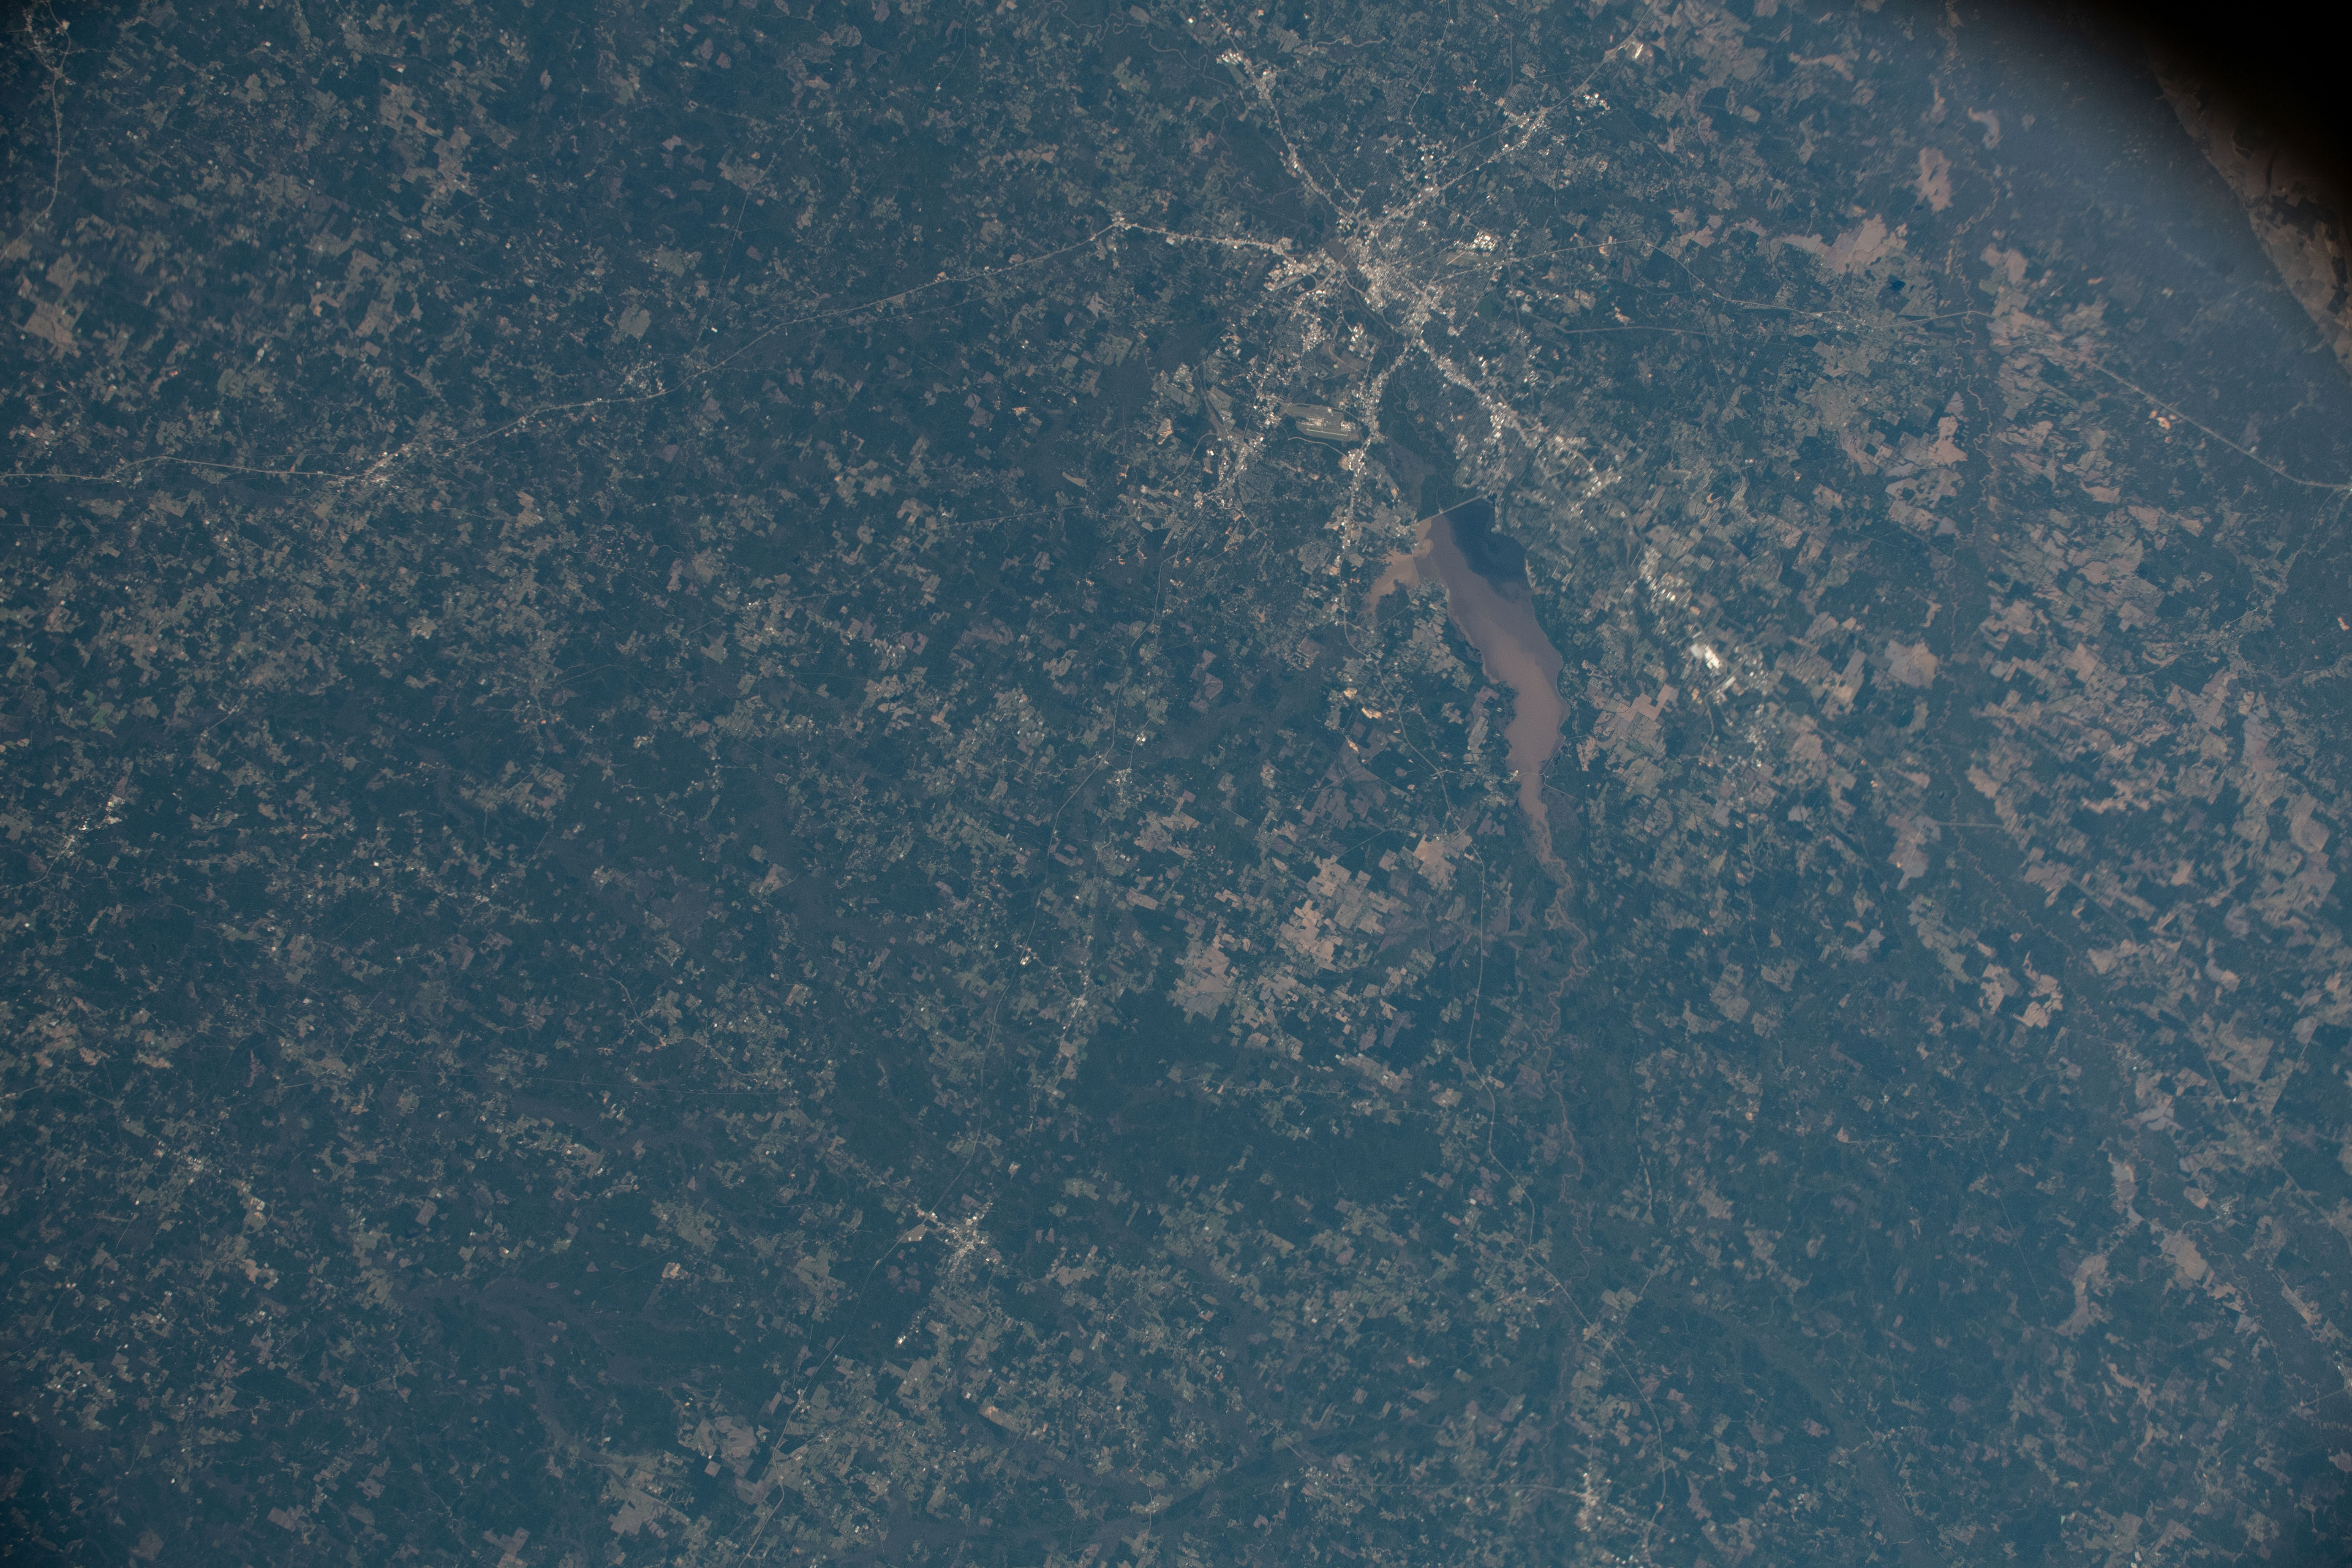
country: USA-MISSISSIPPI
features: JACKSON, ROSS R BARNETT RESERVOIR
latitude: 32.4
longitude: -89.9
